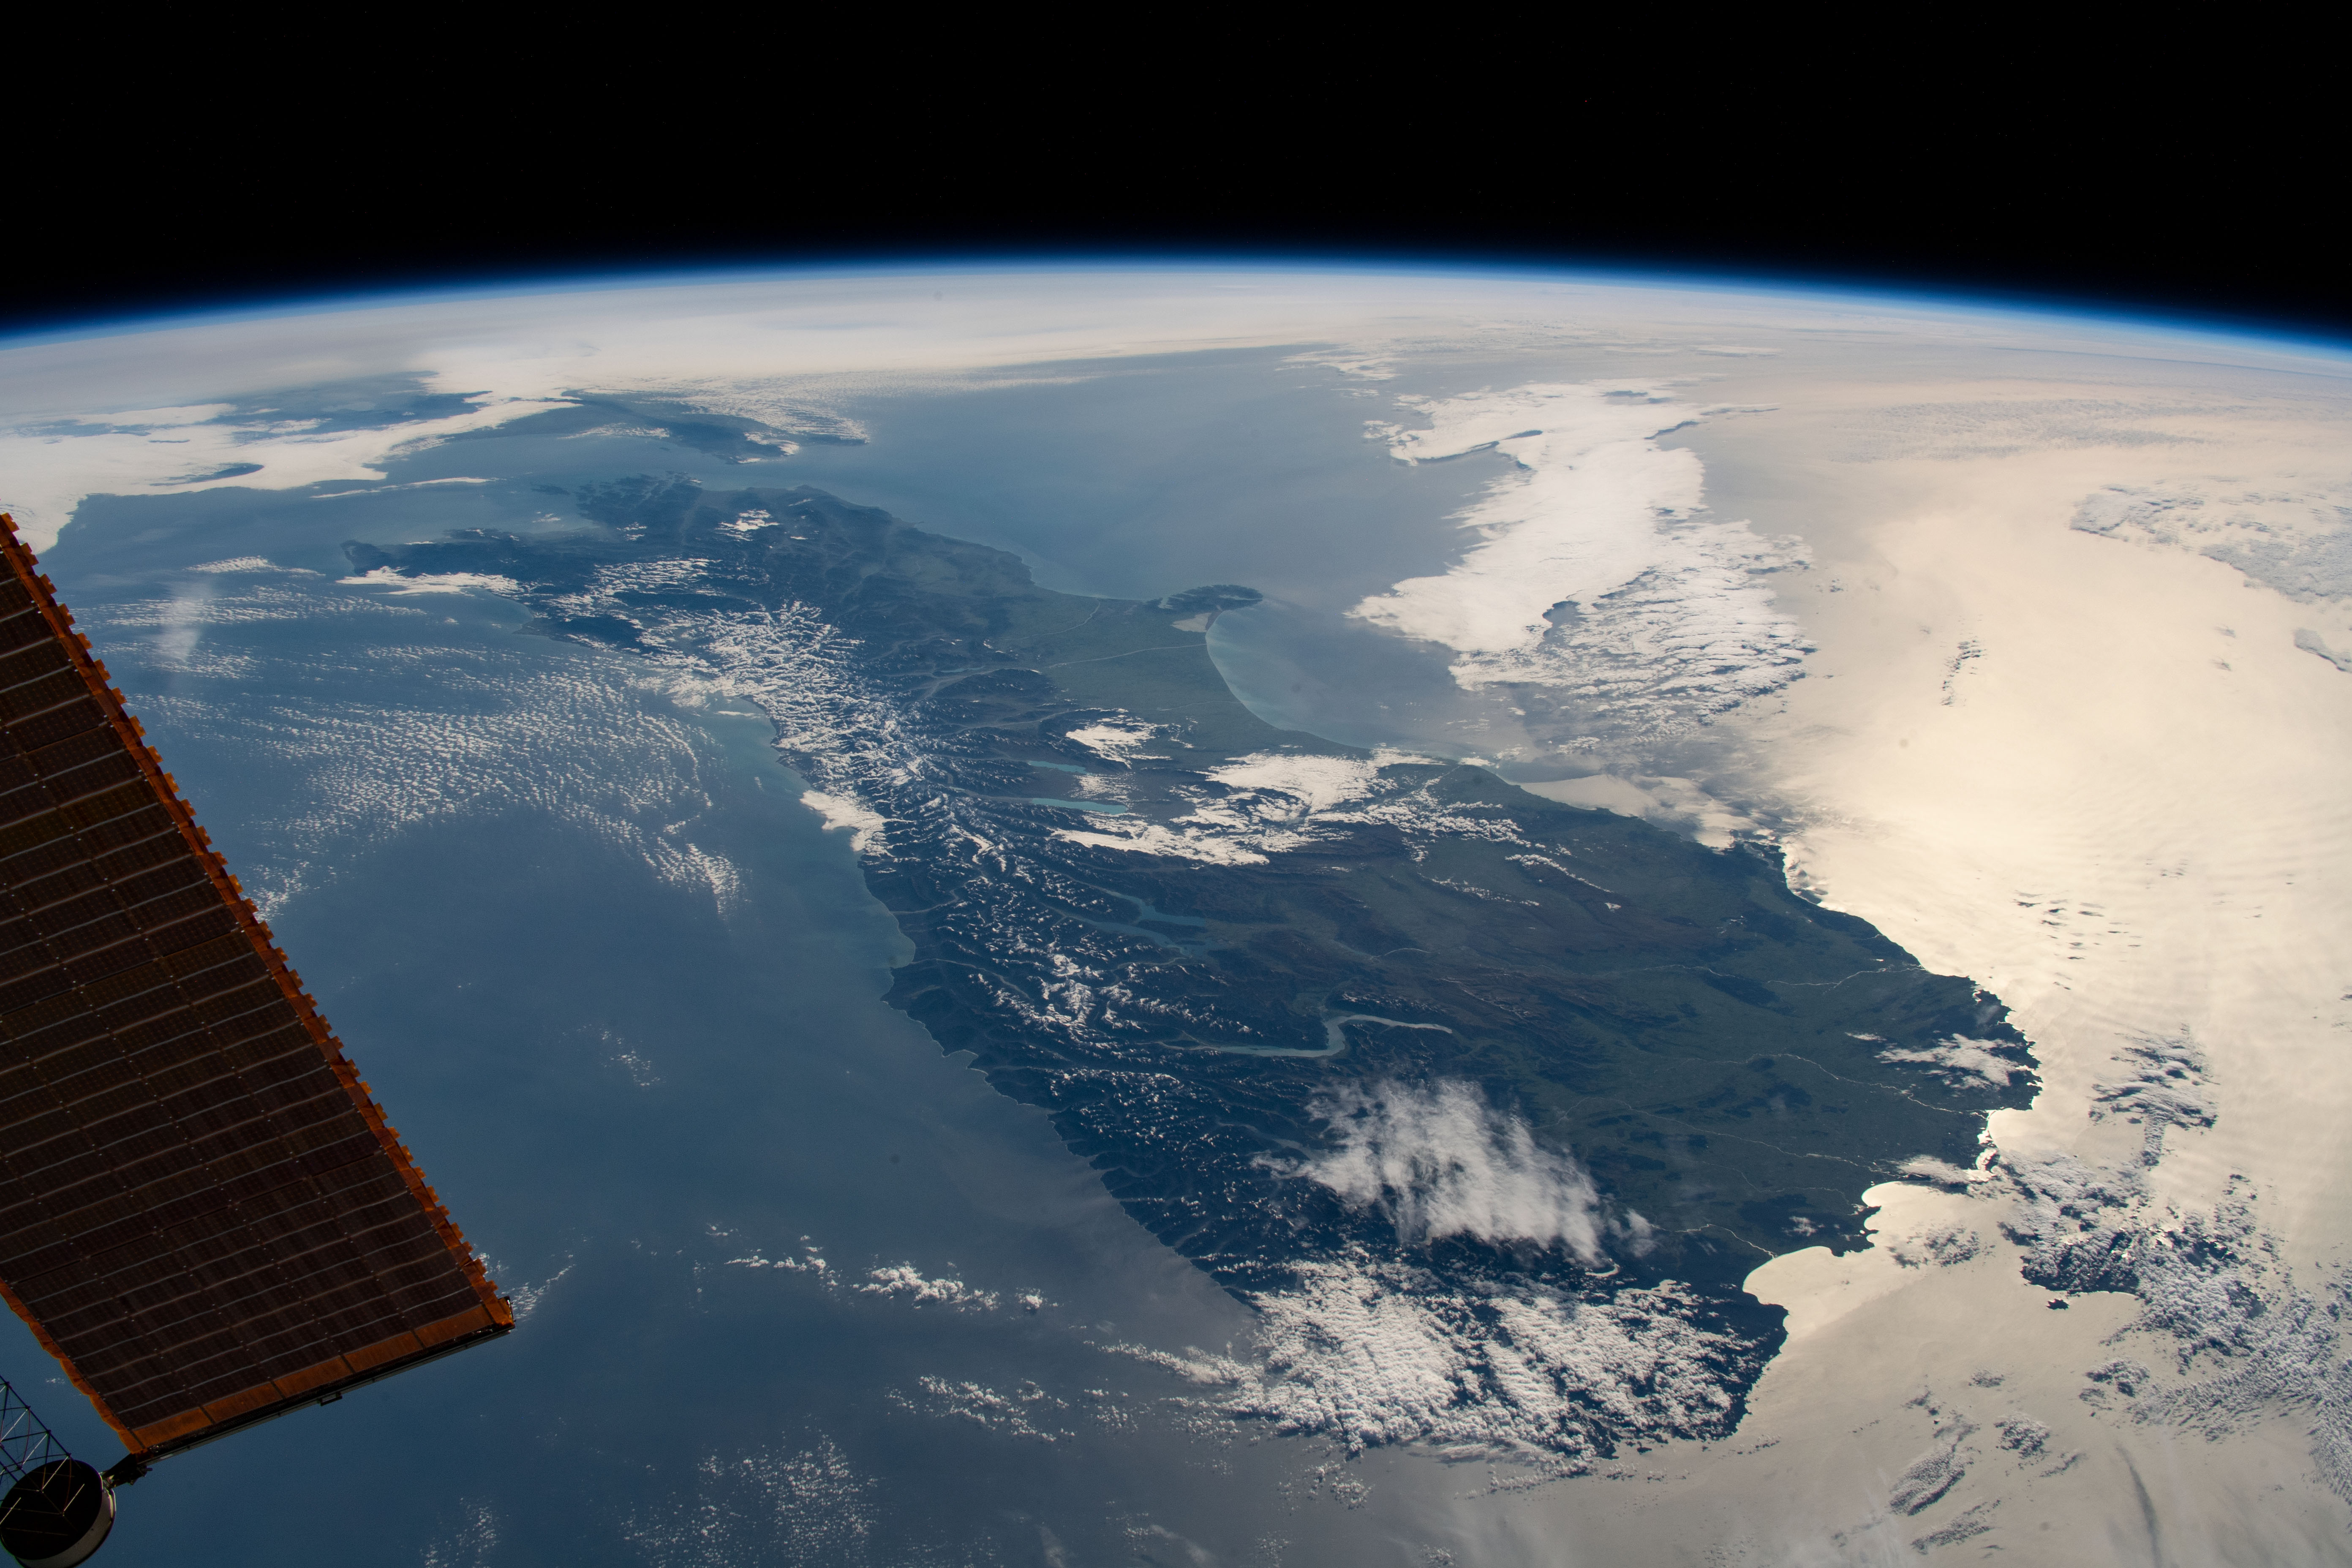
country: NEW ZEALAND-SI
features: SOUTH ISLAND, SOUTHERN ALPS MOUNTAINS, LAKE WAKATIPU
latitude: -44.5
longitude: 170.5
